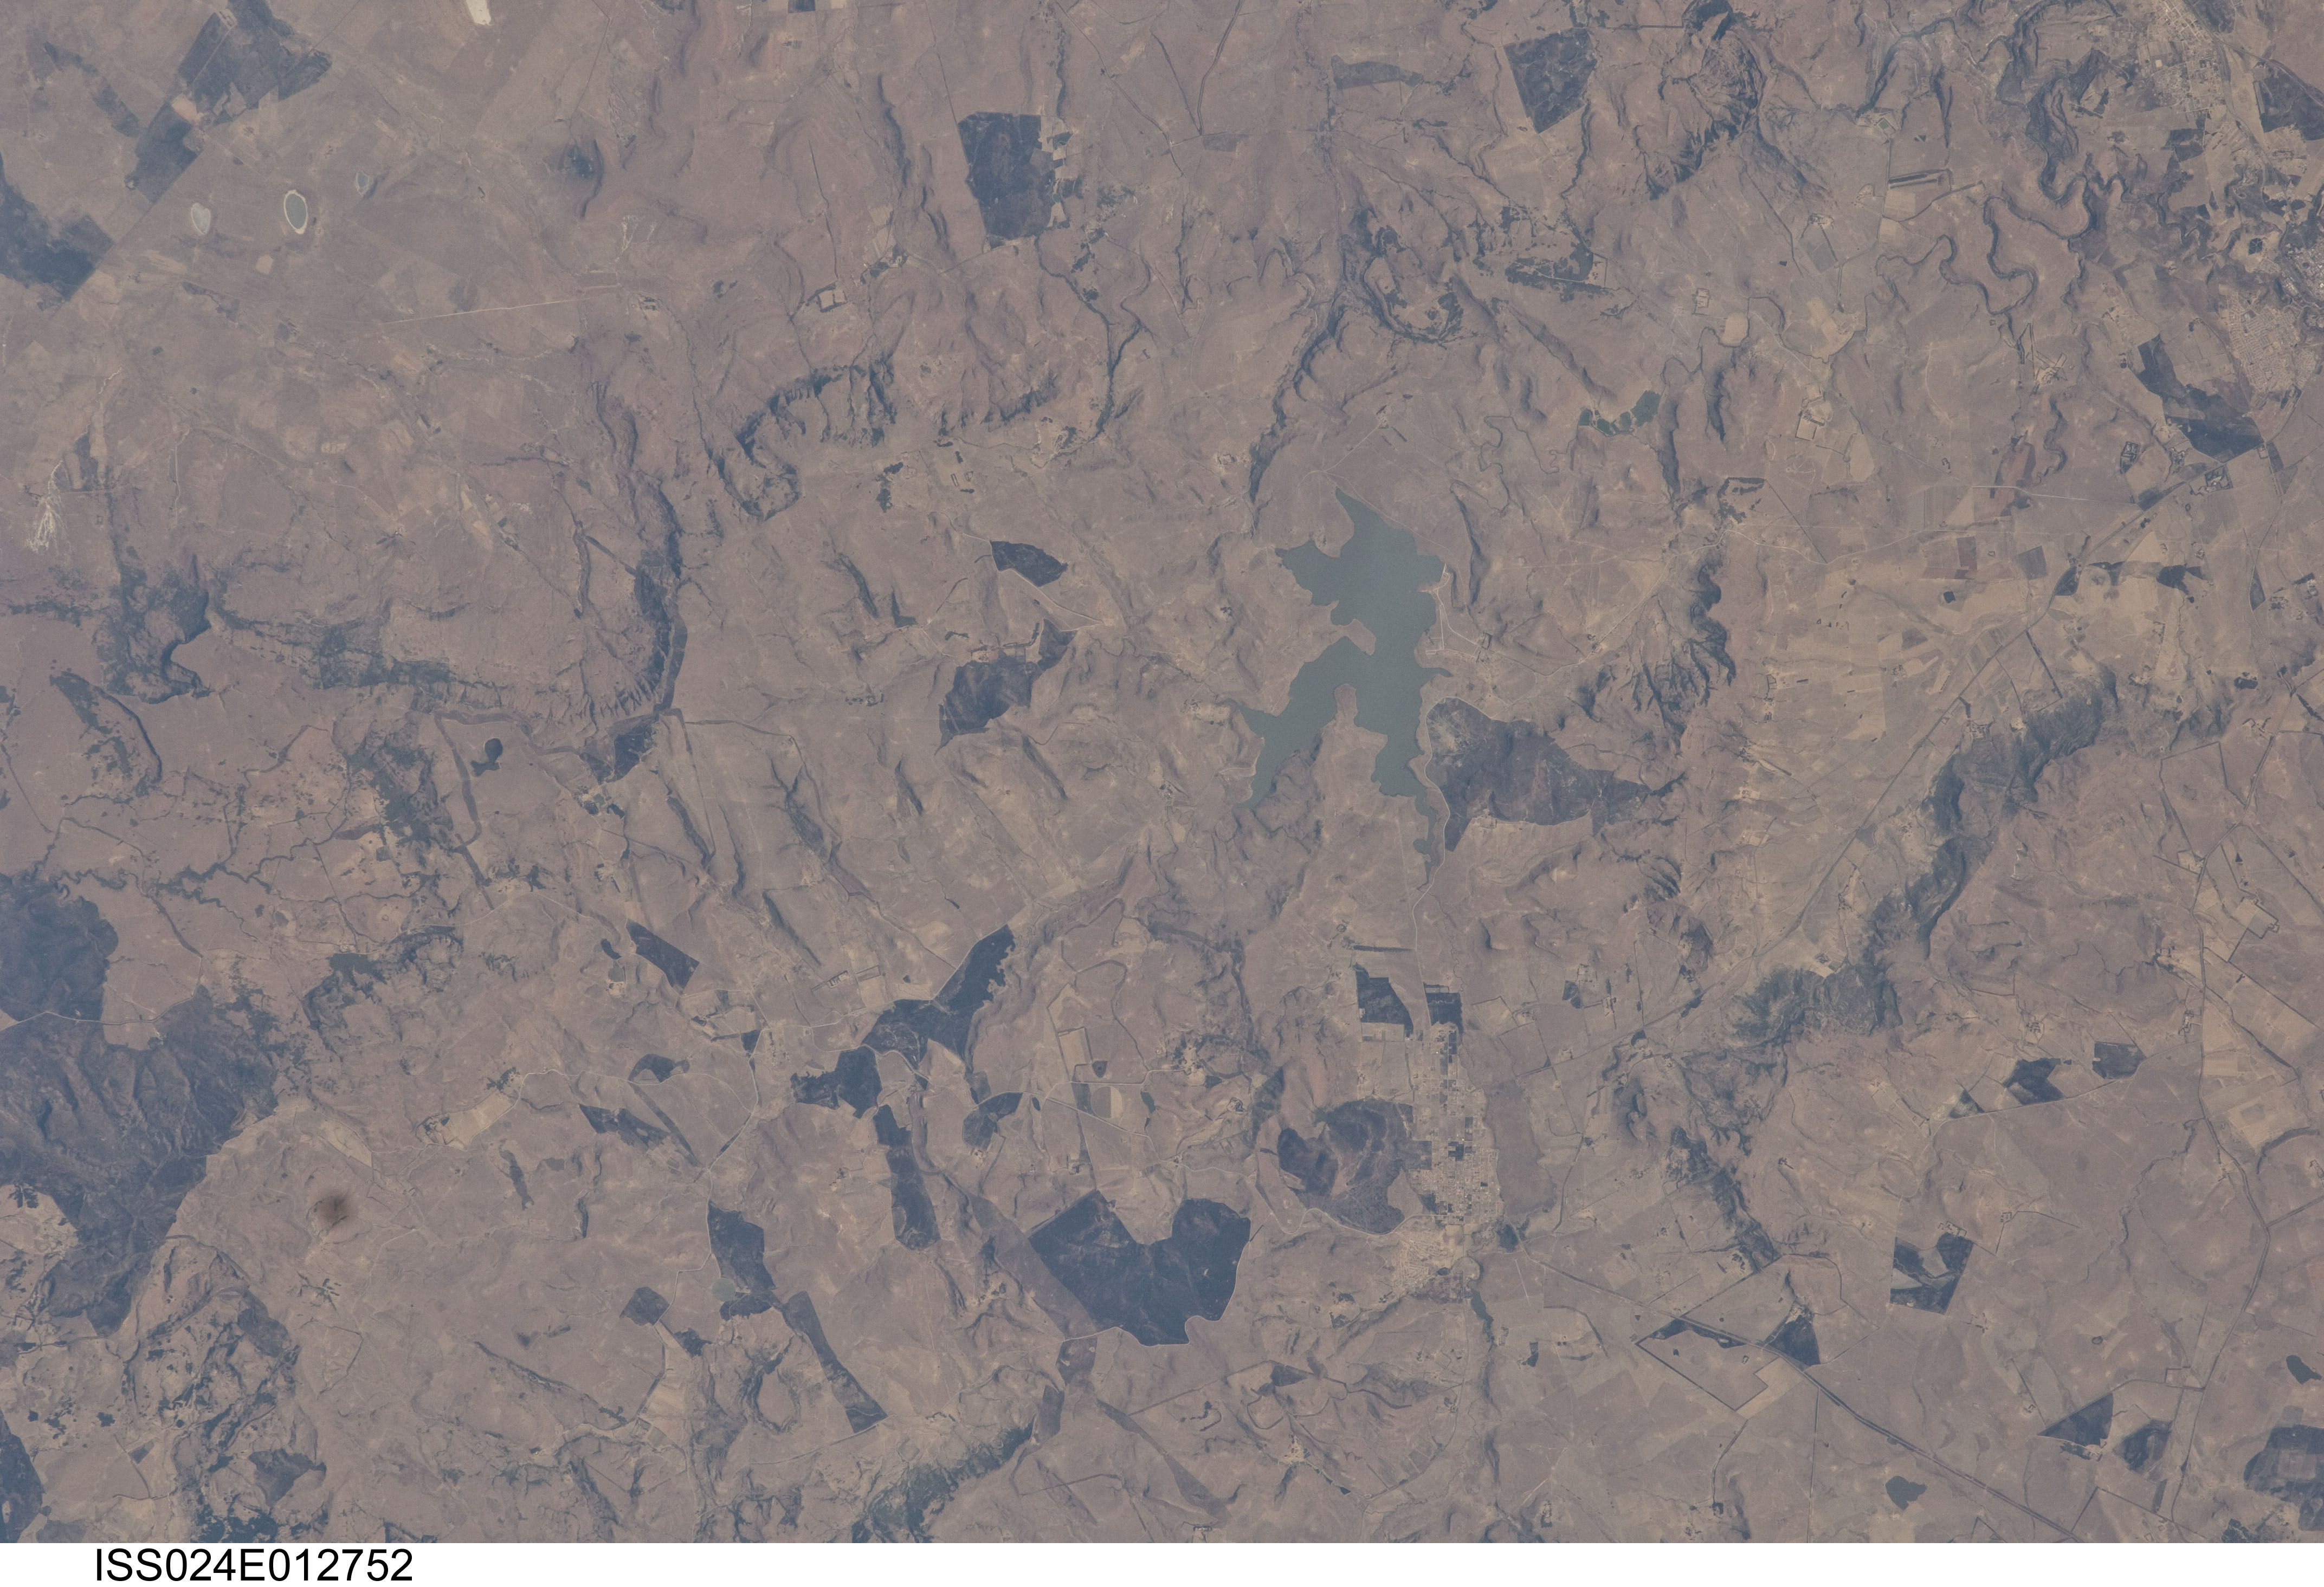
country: REPUBLIC SOUTH AFRICA
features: ZAALHOEK DAM, RESERVOIR, WAKKERSTROOM, HILLS, AGR., BURN SCARS, CLIFFS
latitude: -27.5
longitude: 30.2
